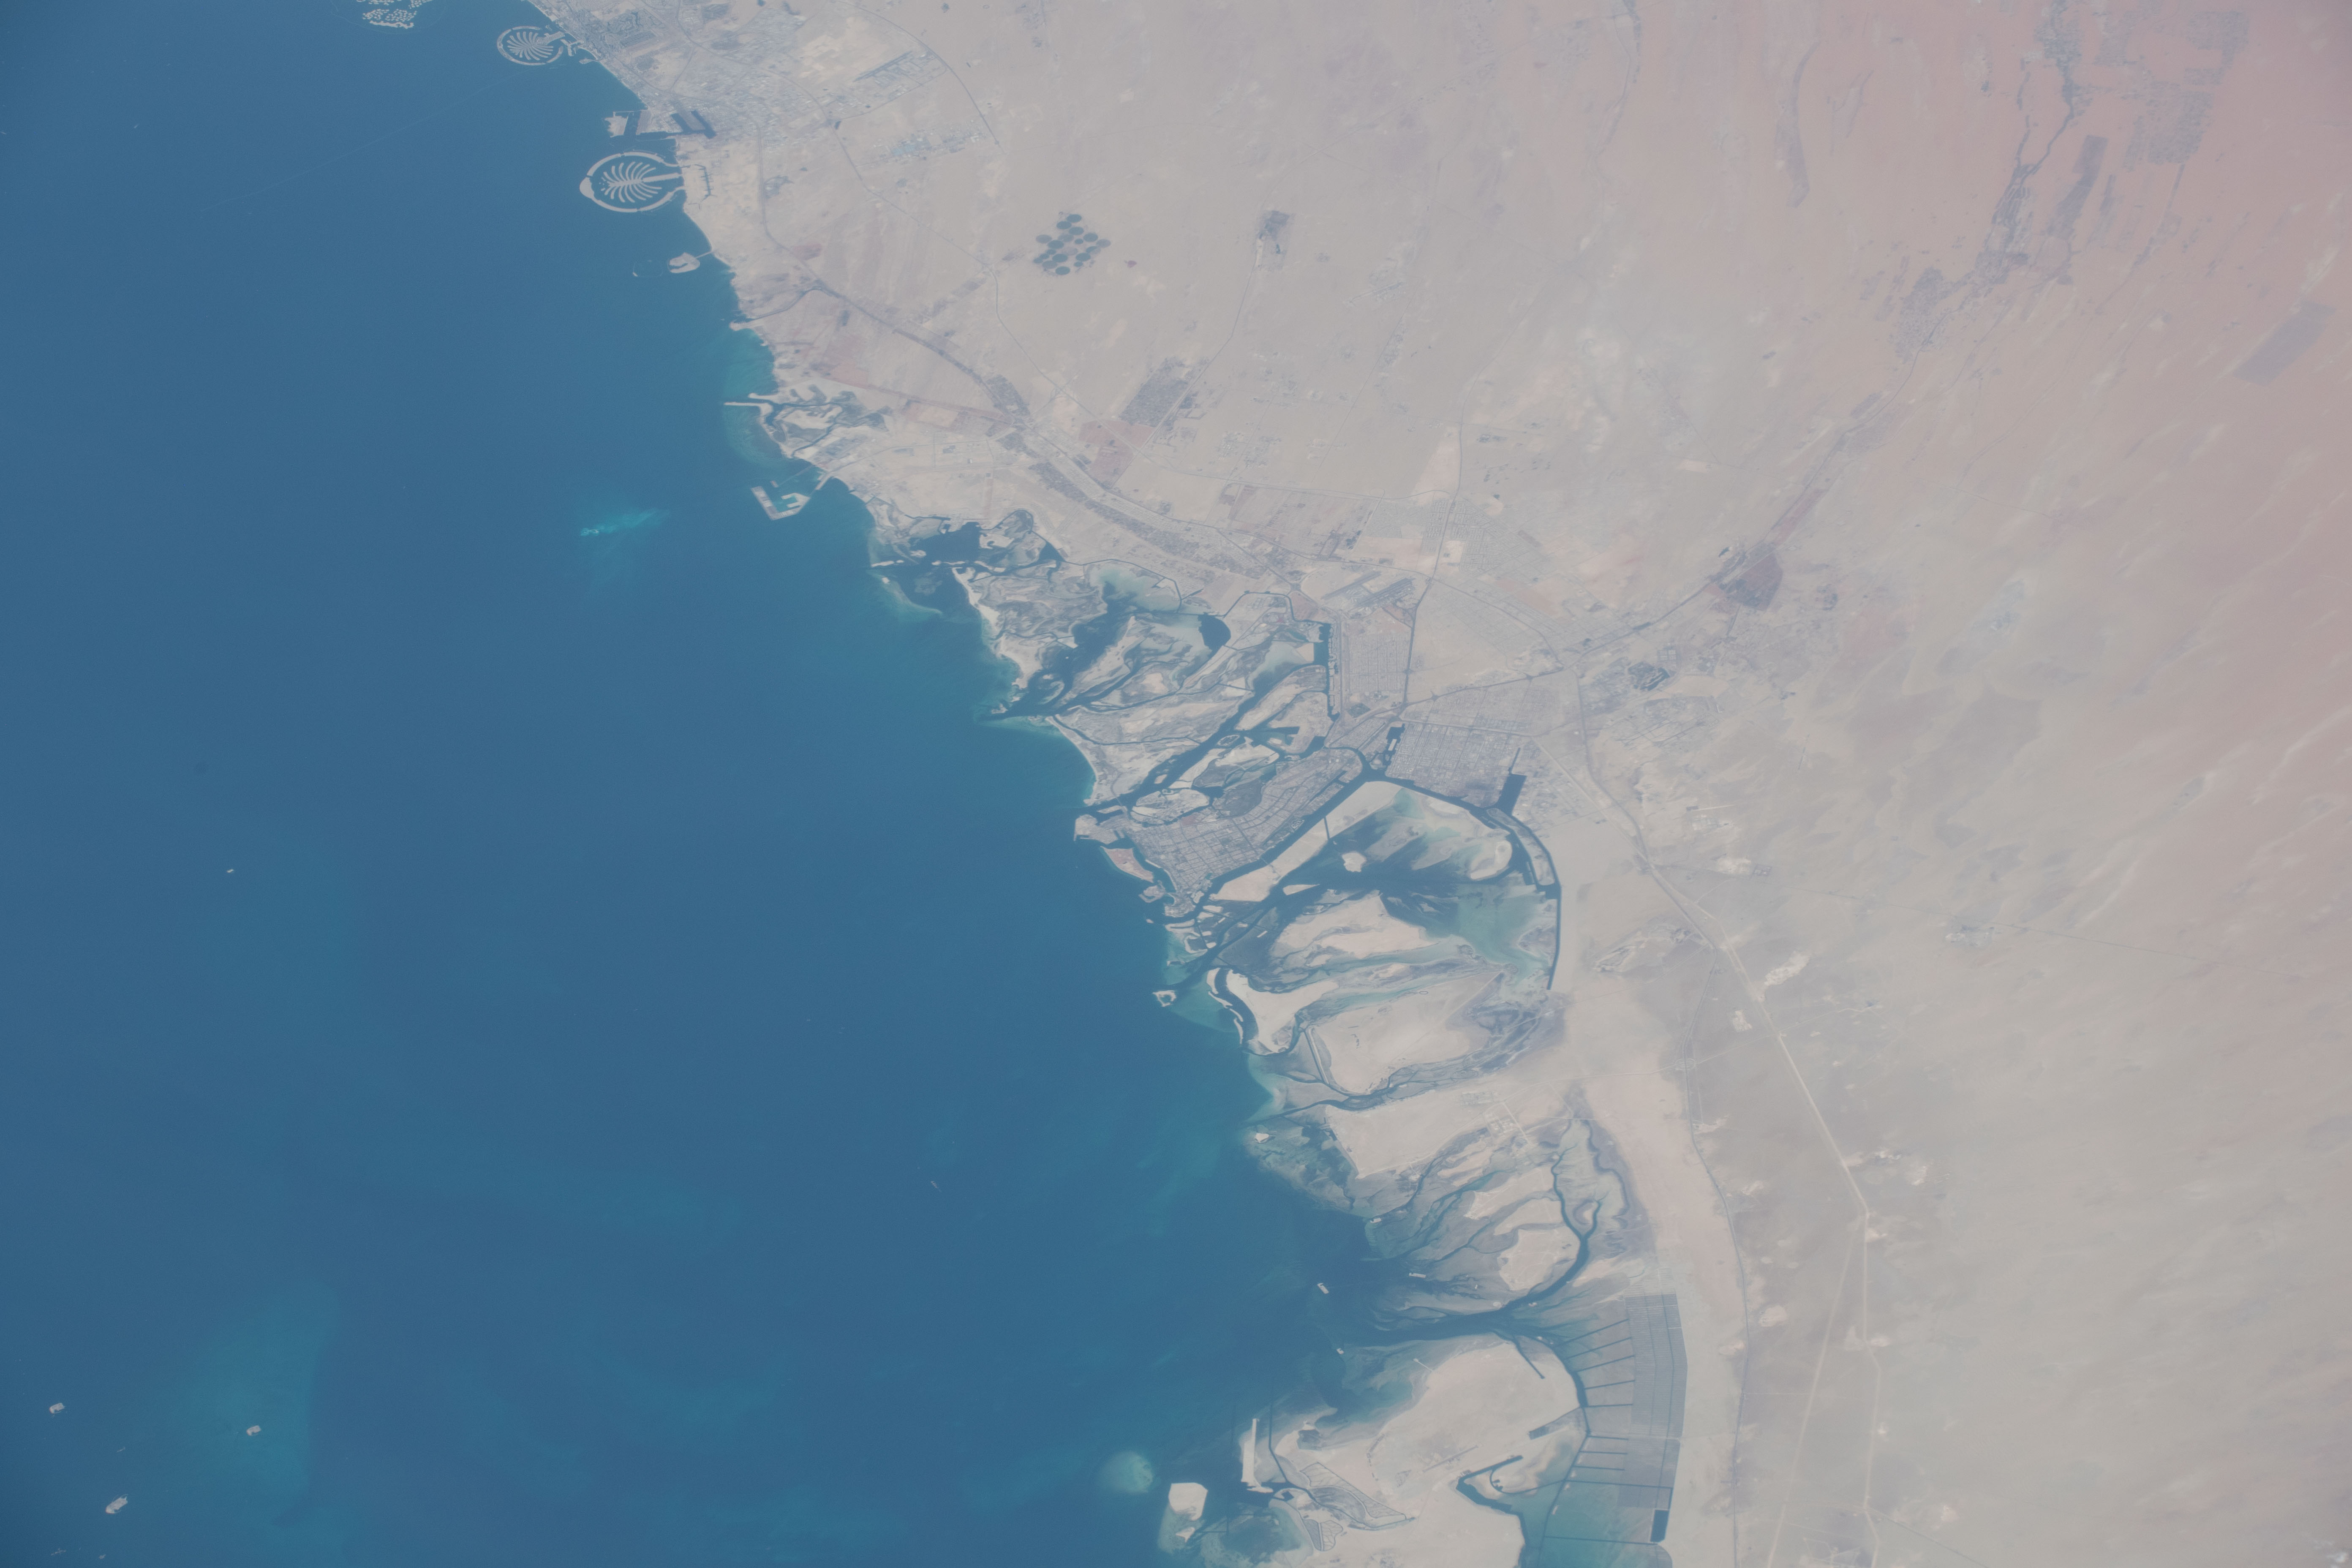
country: UNITED ARAB EMIRATES
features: ABU DHABI, SAADIYAT ISLAND, PERSIAN GULF, ABU DHABI INTERNATIONAL AIRPORT, RAS GHURAB ISLAND, LULU ISLAND
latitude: 24.5
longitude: 54.4
